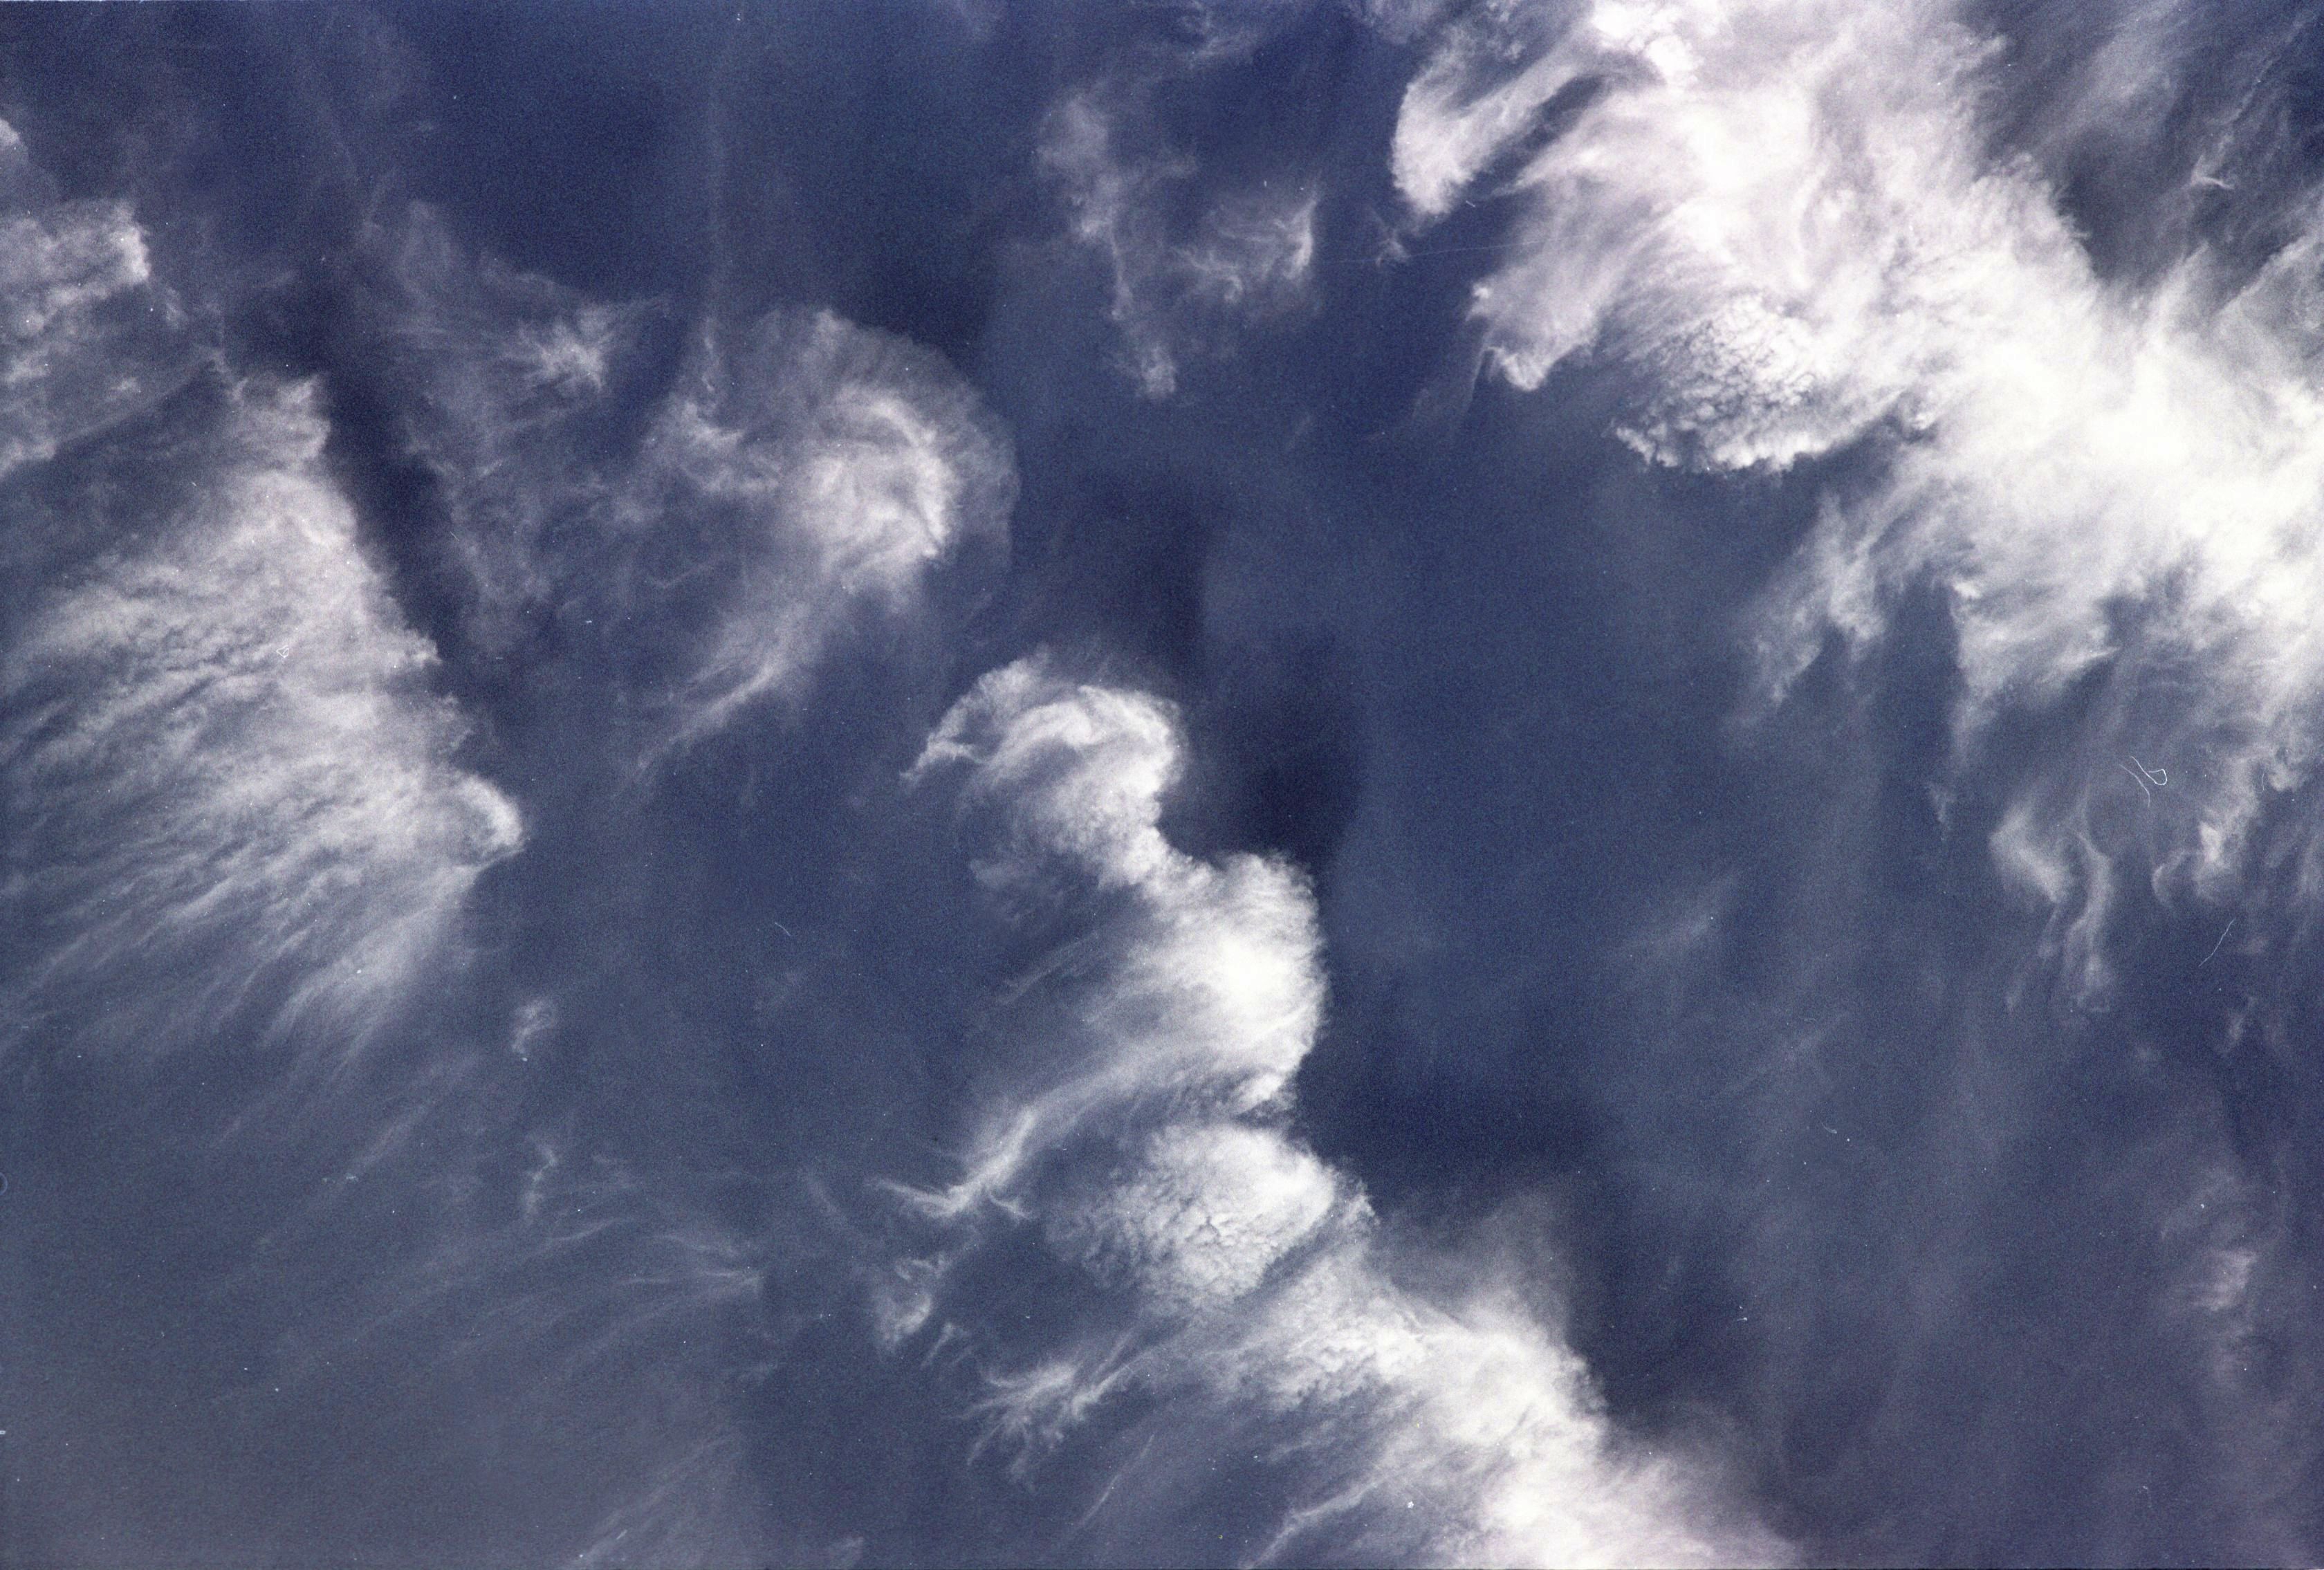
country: CLOUDS
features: CLOUDS
